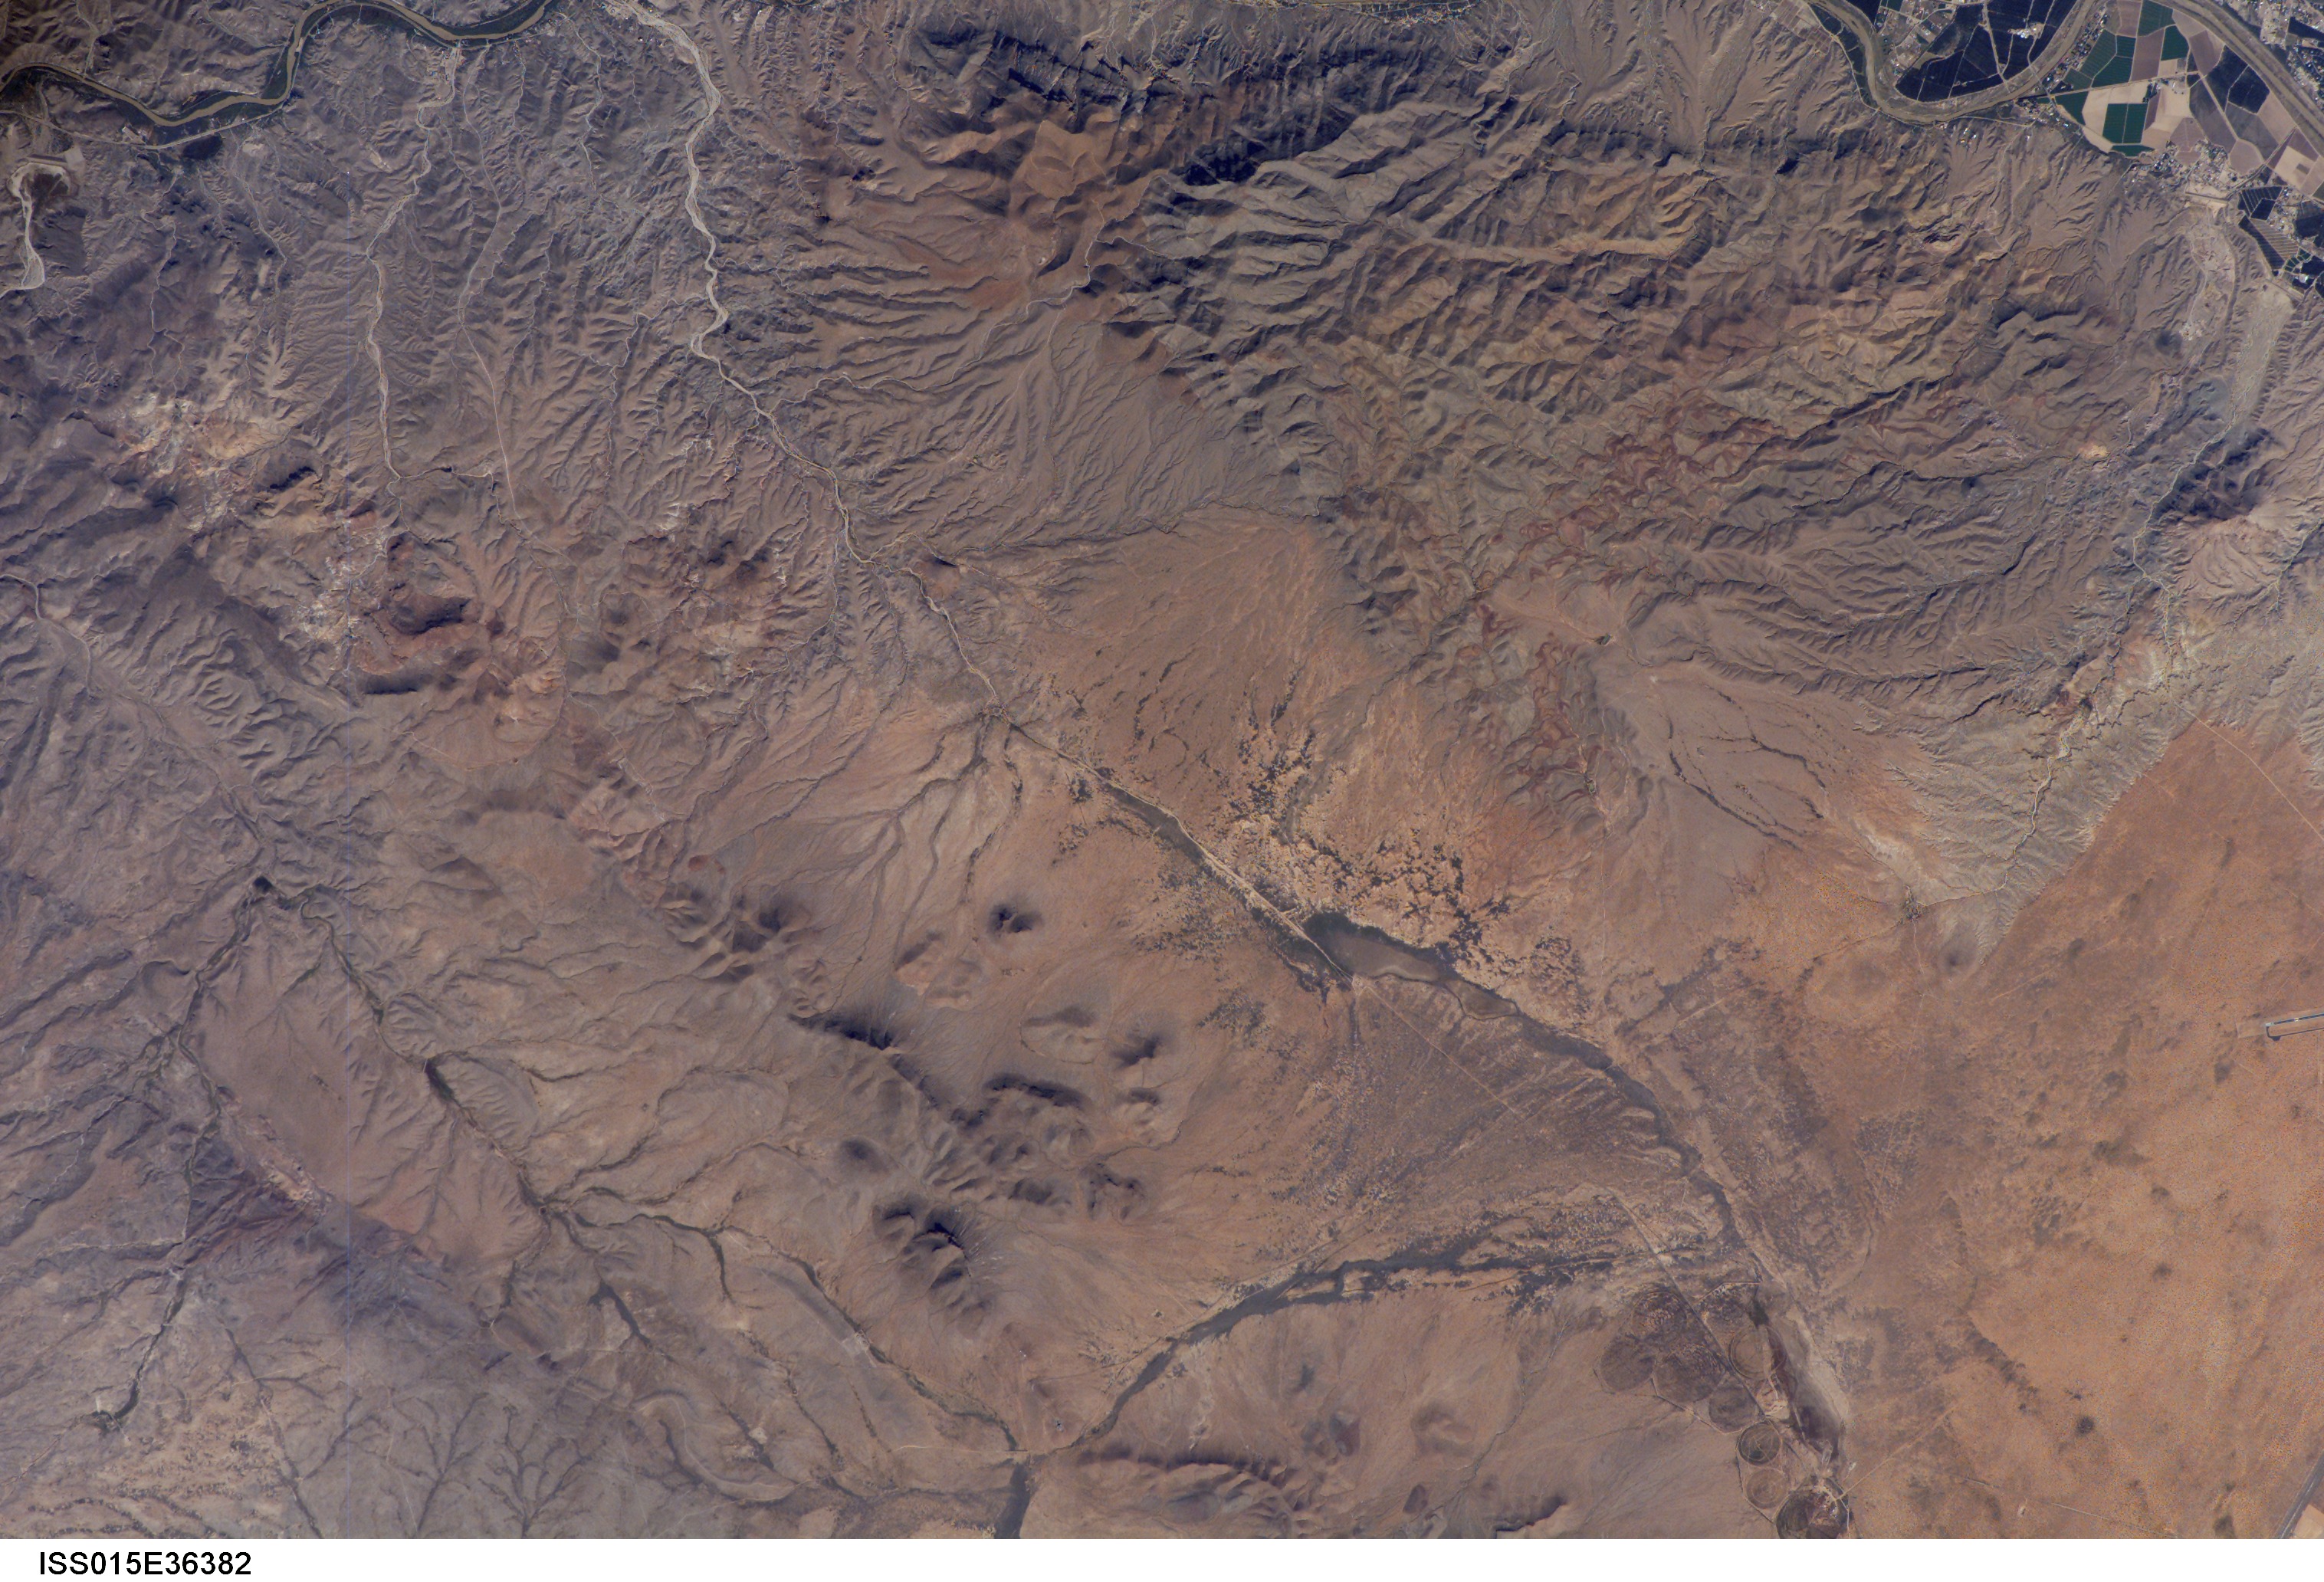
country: USA-NEW MEXICO
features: RIO GRANDE, ROBLEDO MTS., FAULKNER CAN.
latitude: 32.4
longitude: -107.0
